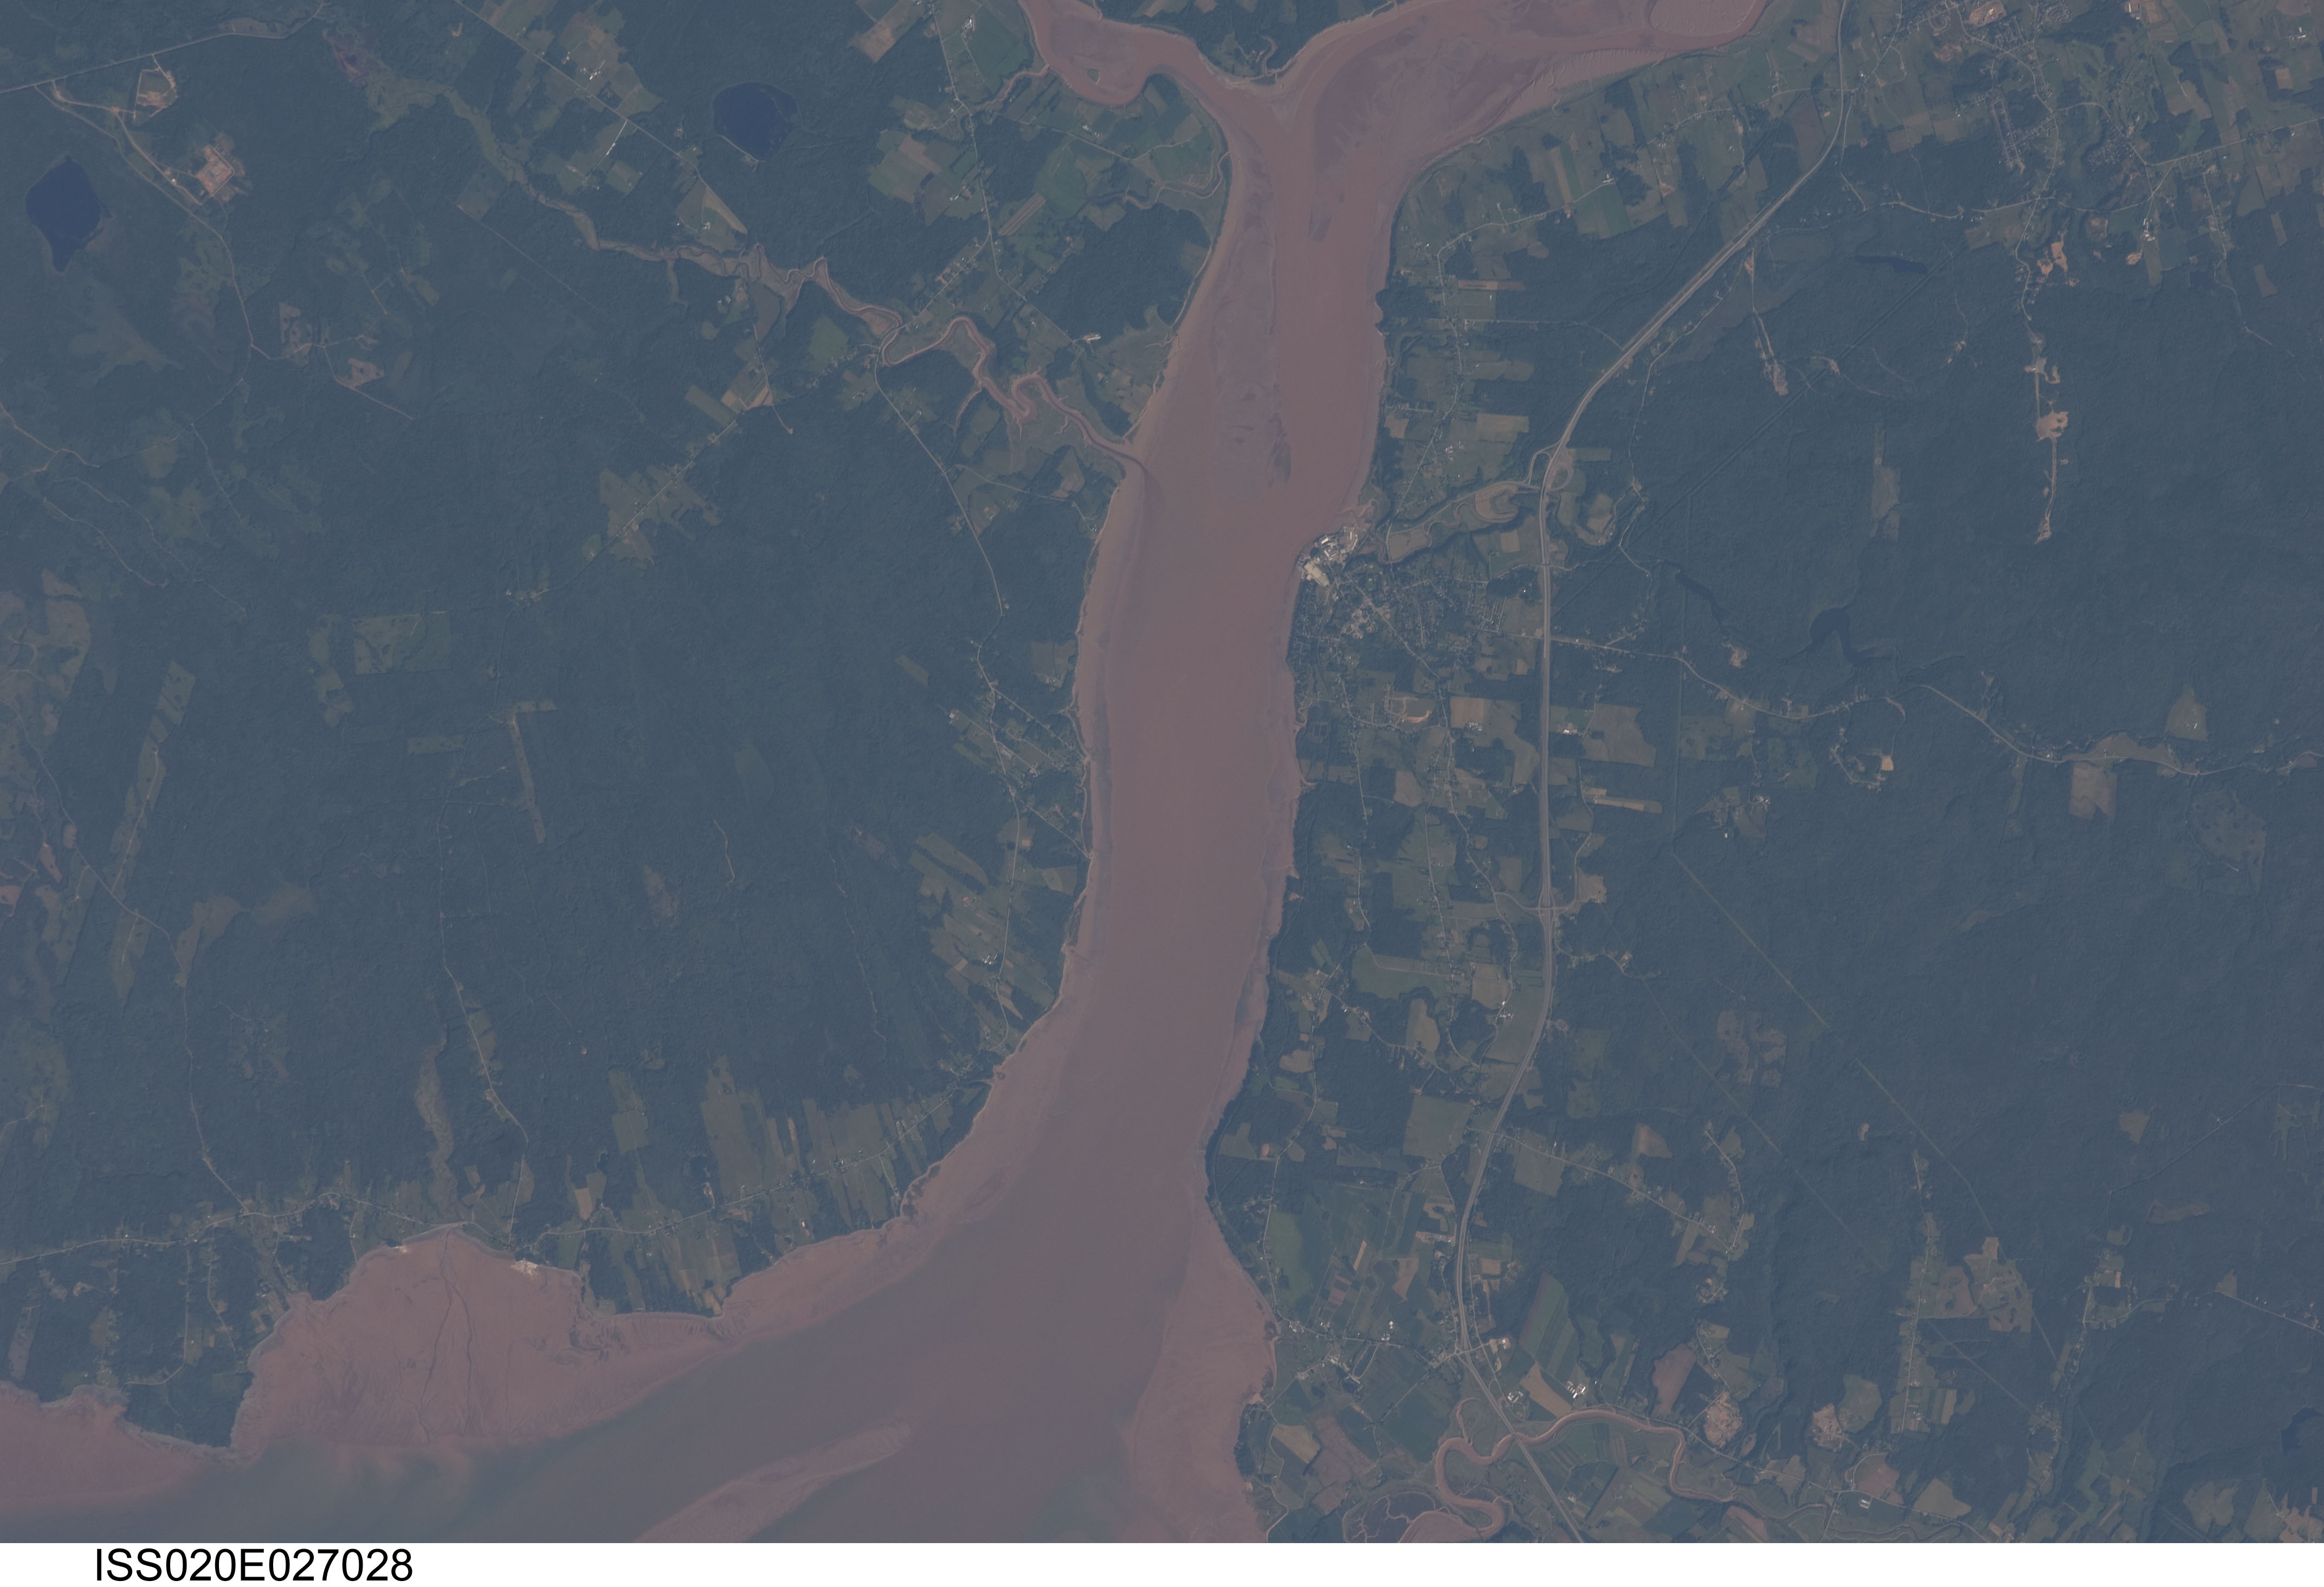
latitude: 45.1
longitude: -64.2
